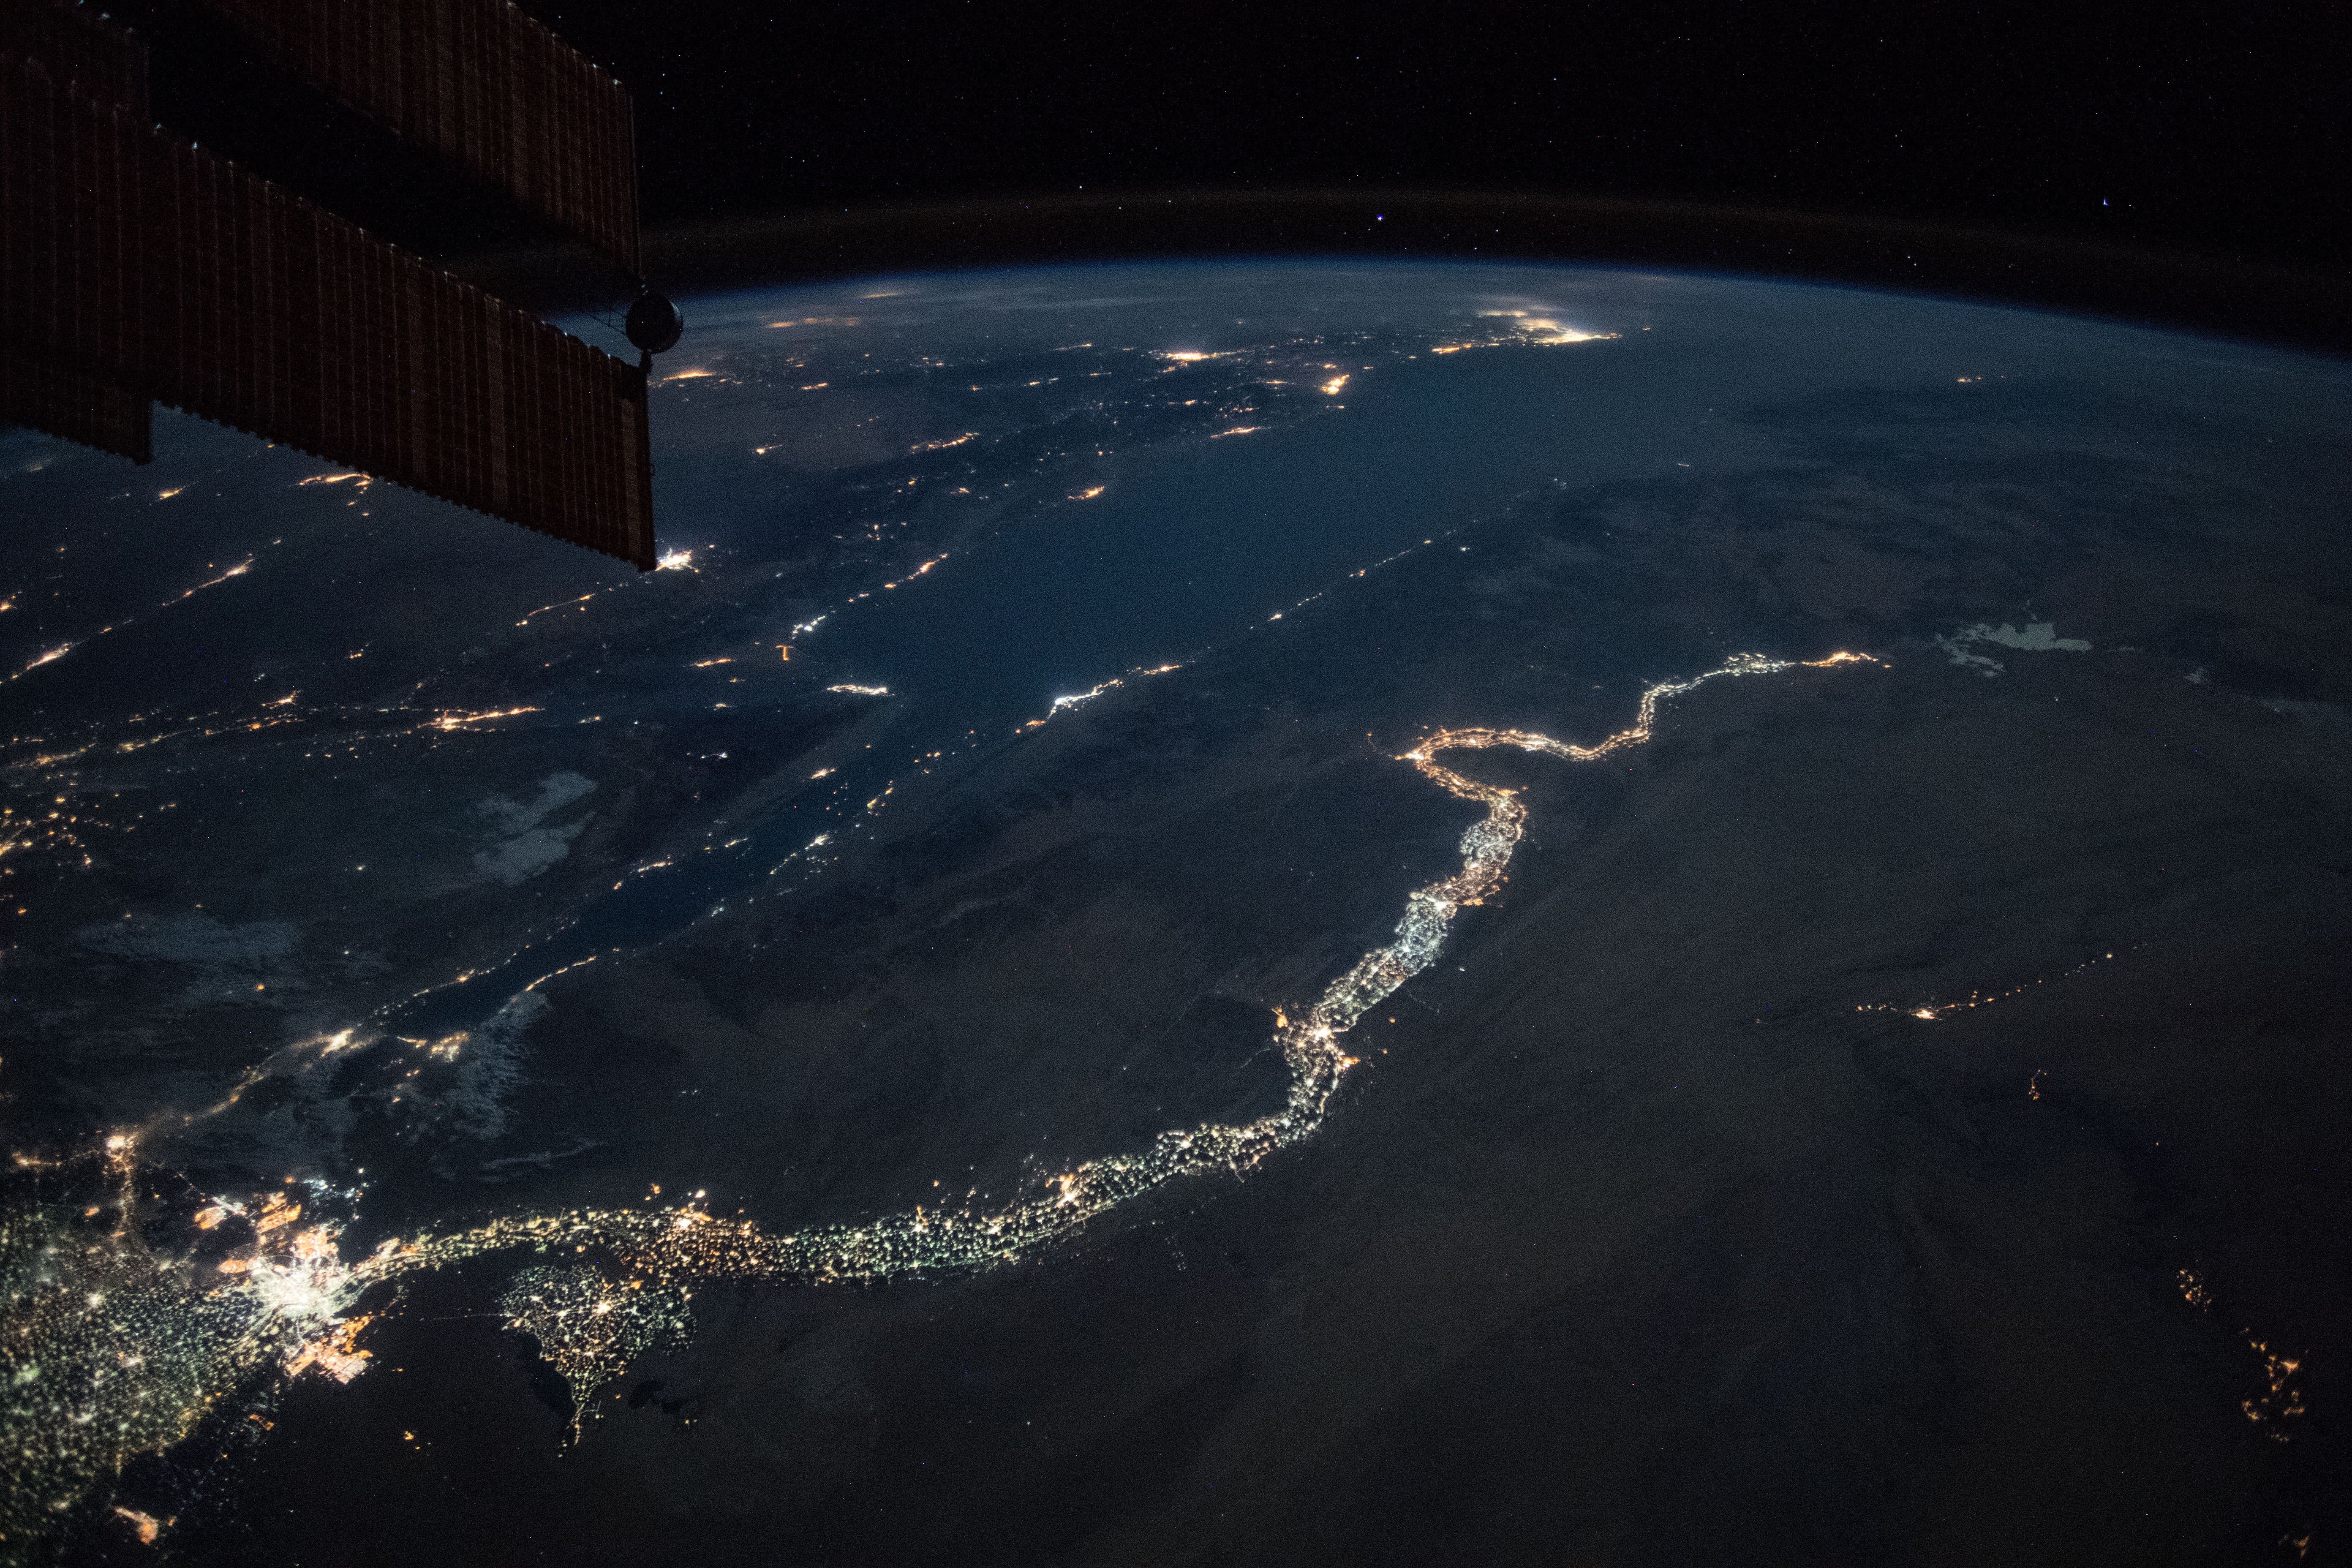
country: EGYPT
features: EASTERN DESERT, RED SEA, NUBIAN DESERT, ASWAN CITY, HEJAZ MOUNTAINS, YANBU CITY, JEDDAH CITY, MEDINA CITY, NILE RIVER, NIGHT, EARTH LIMB
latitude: 27.4
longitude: 33.3
